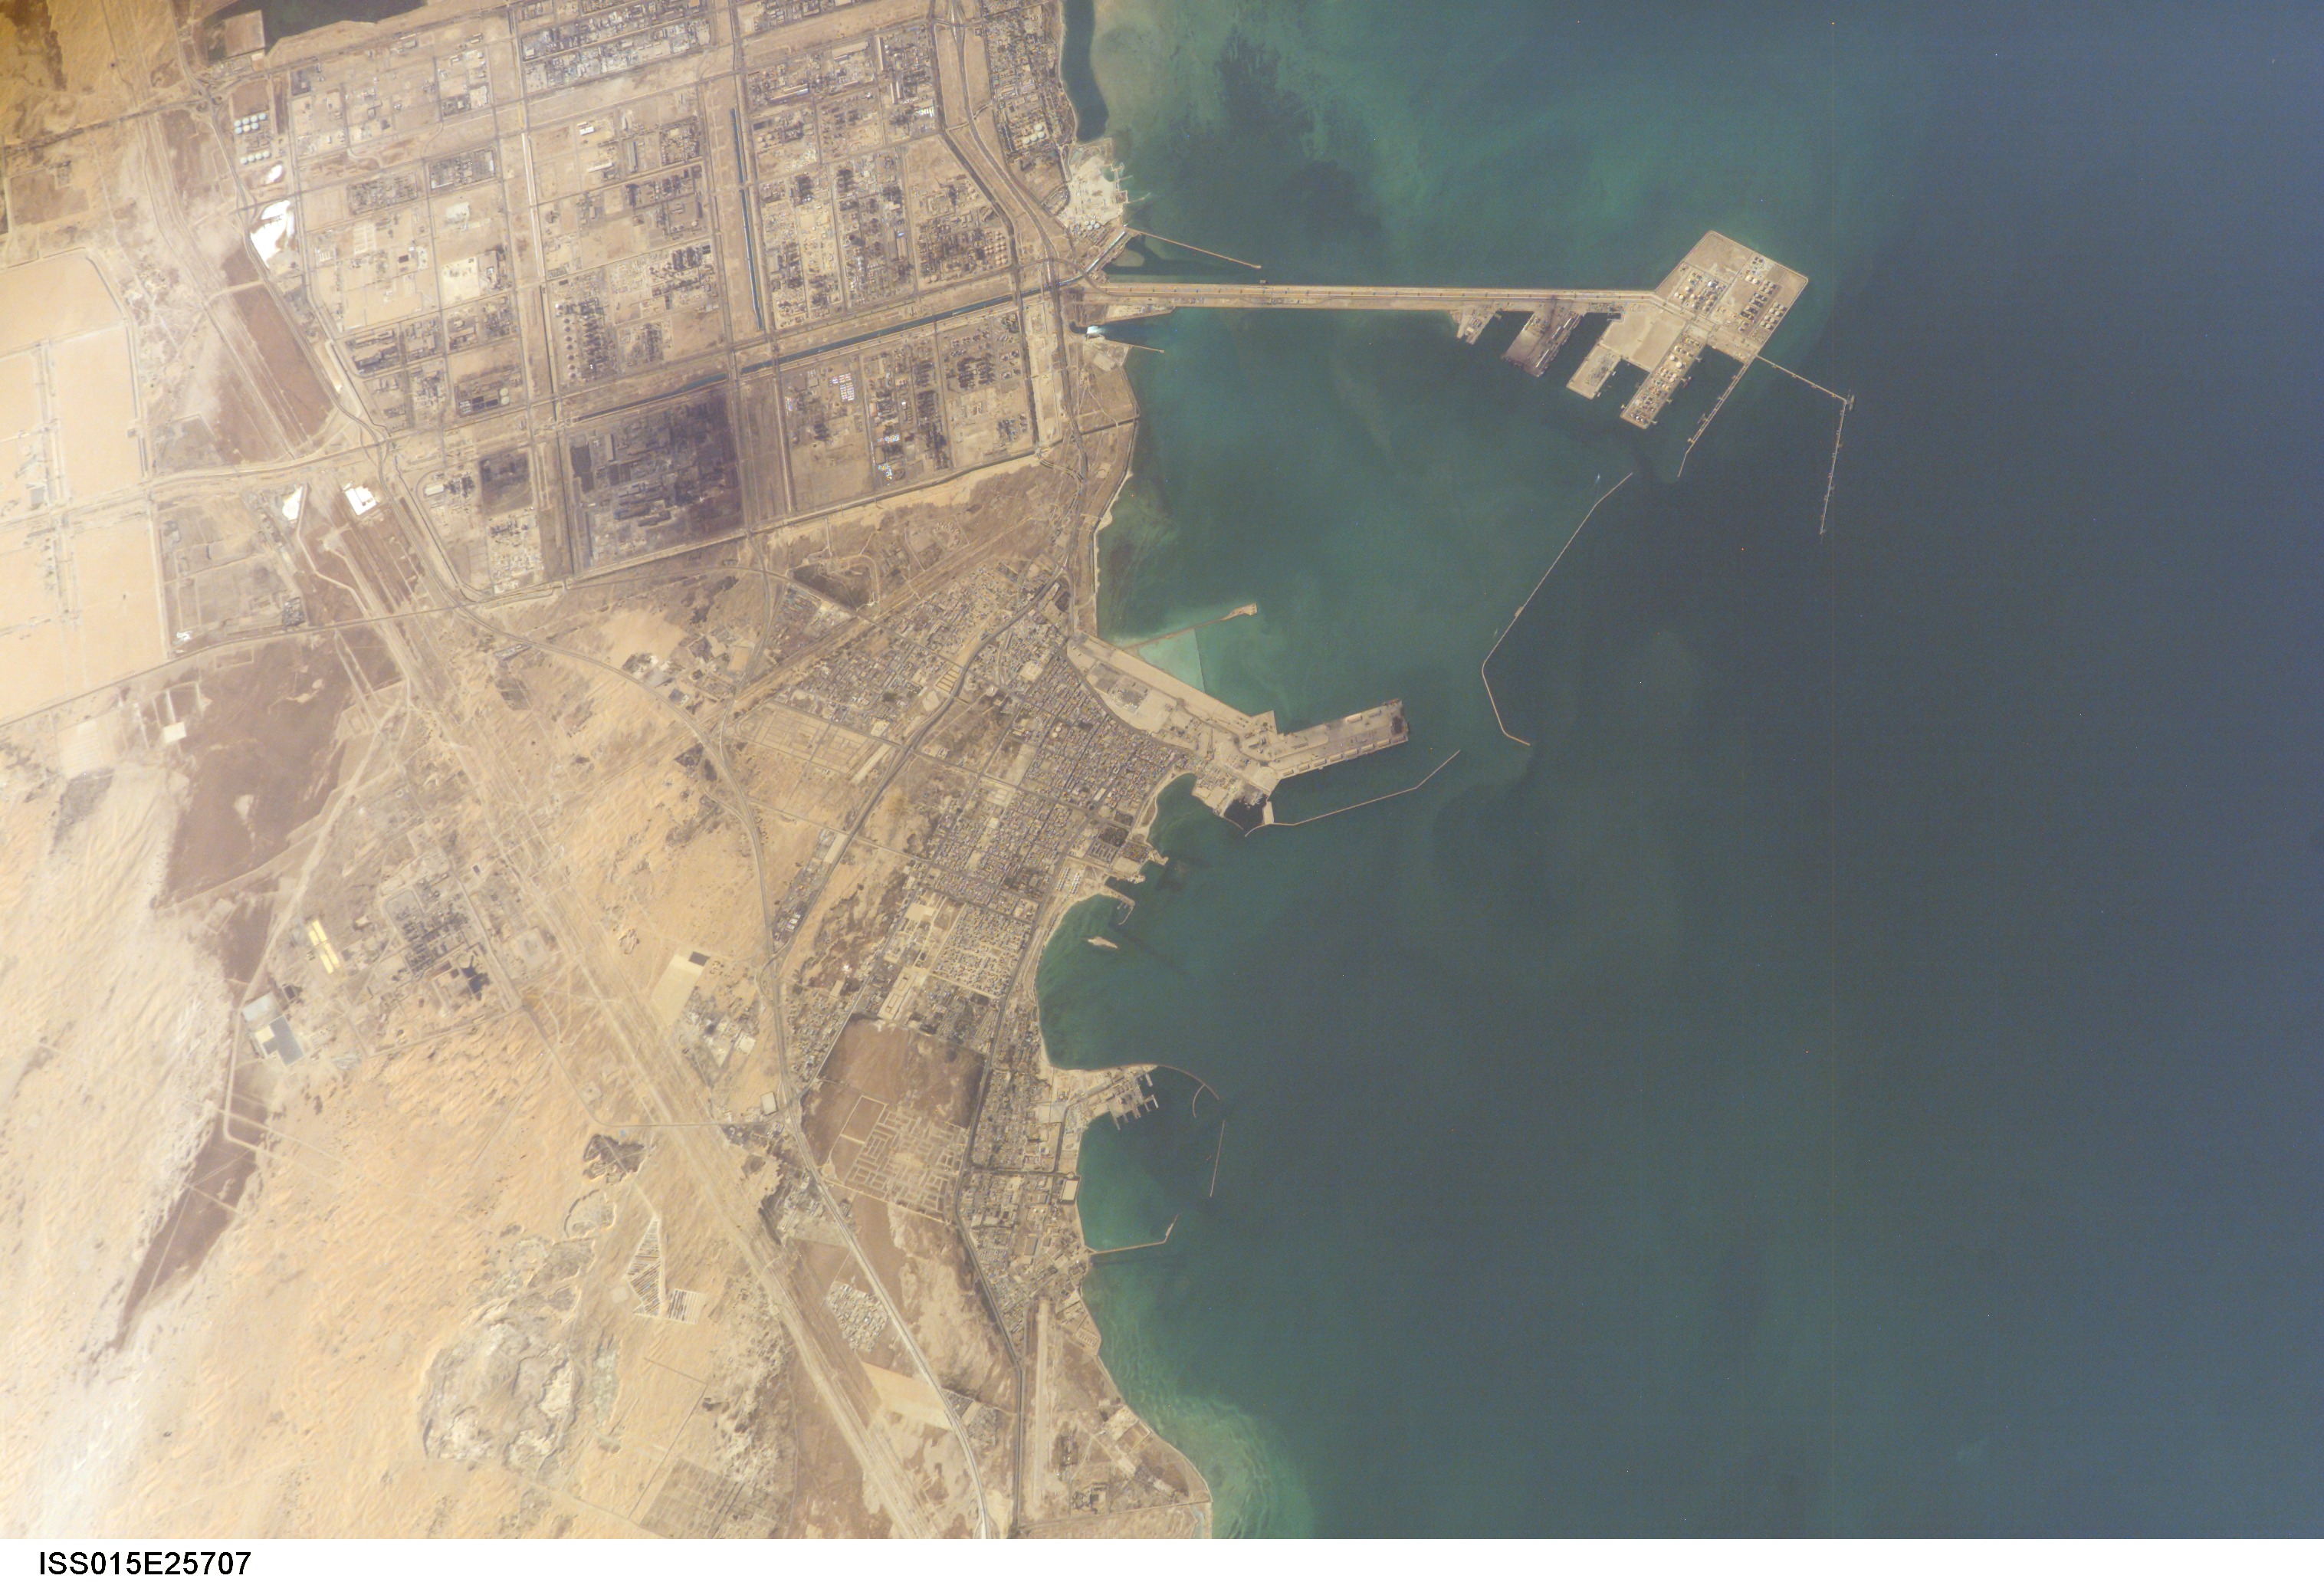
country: SAUDI ARABIA
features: AL JUBAYL, HARBOR, BREAKWATERS
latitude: 27.0
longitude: 49.7
